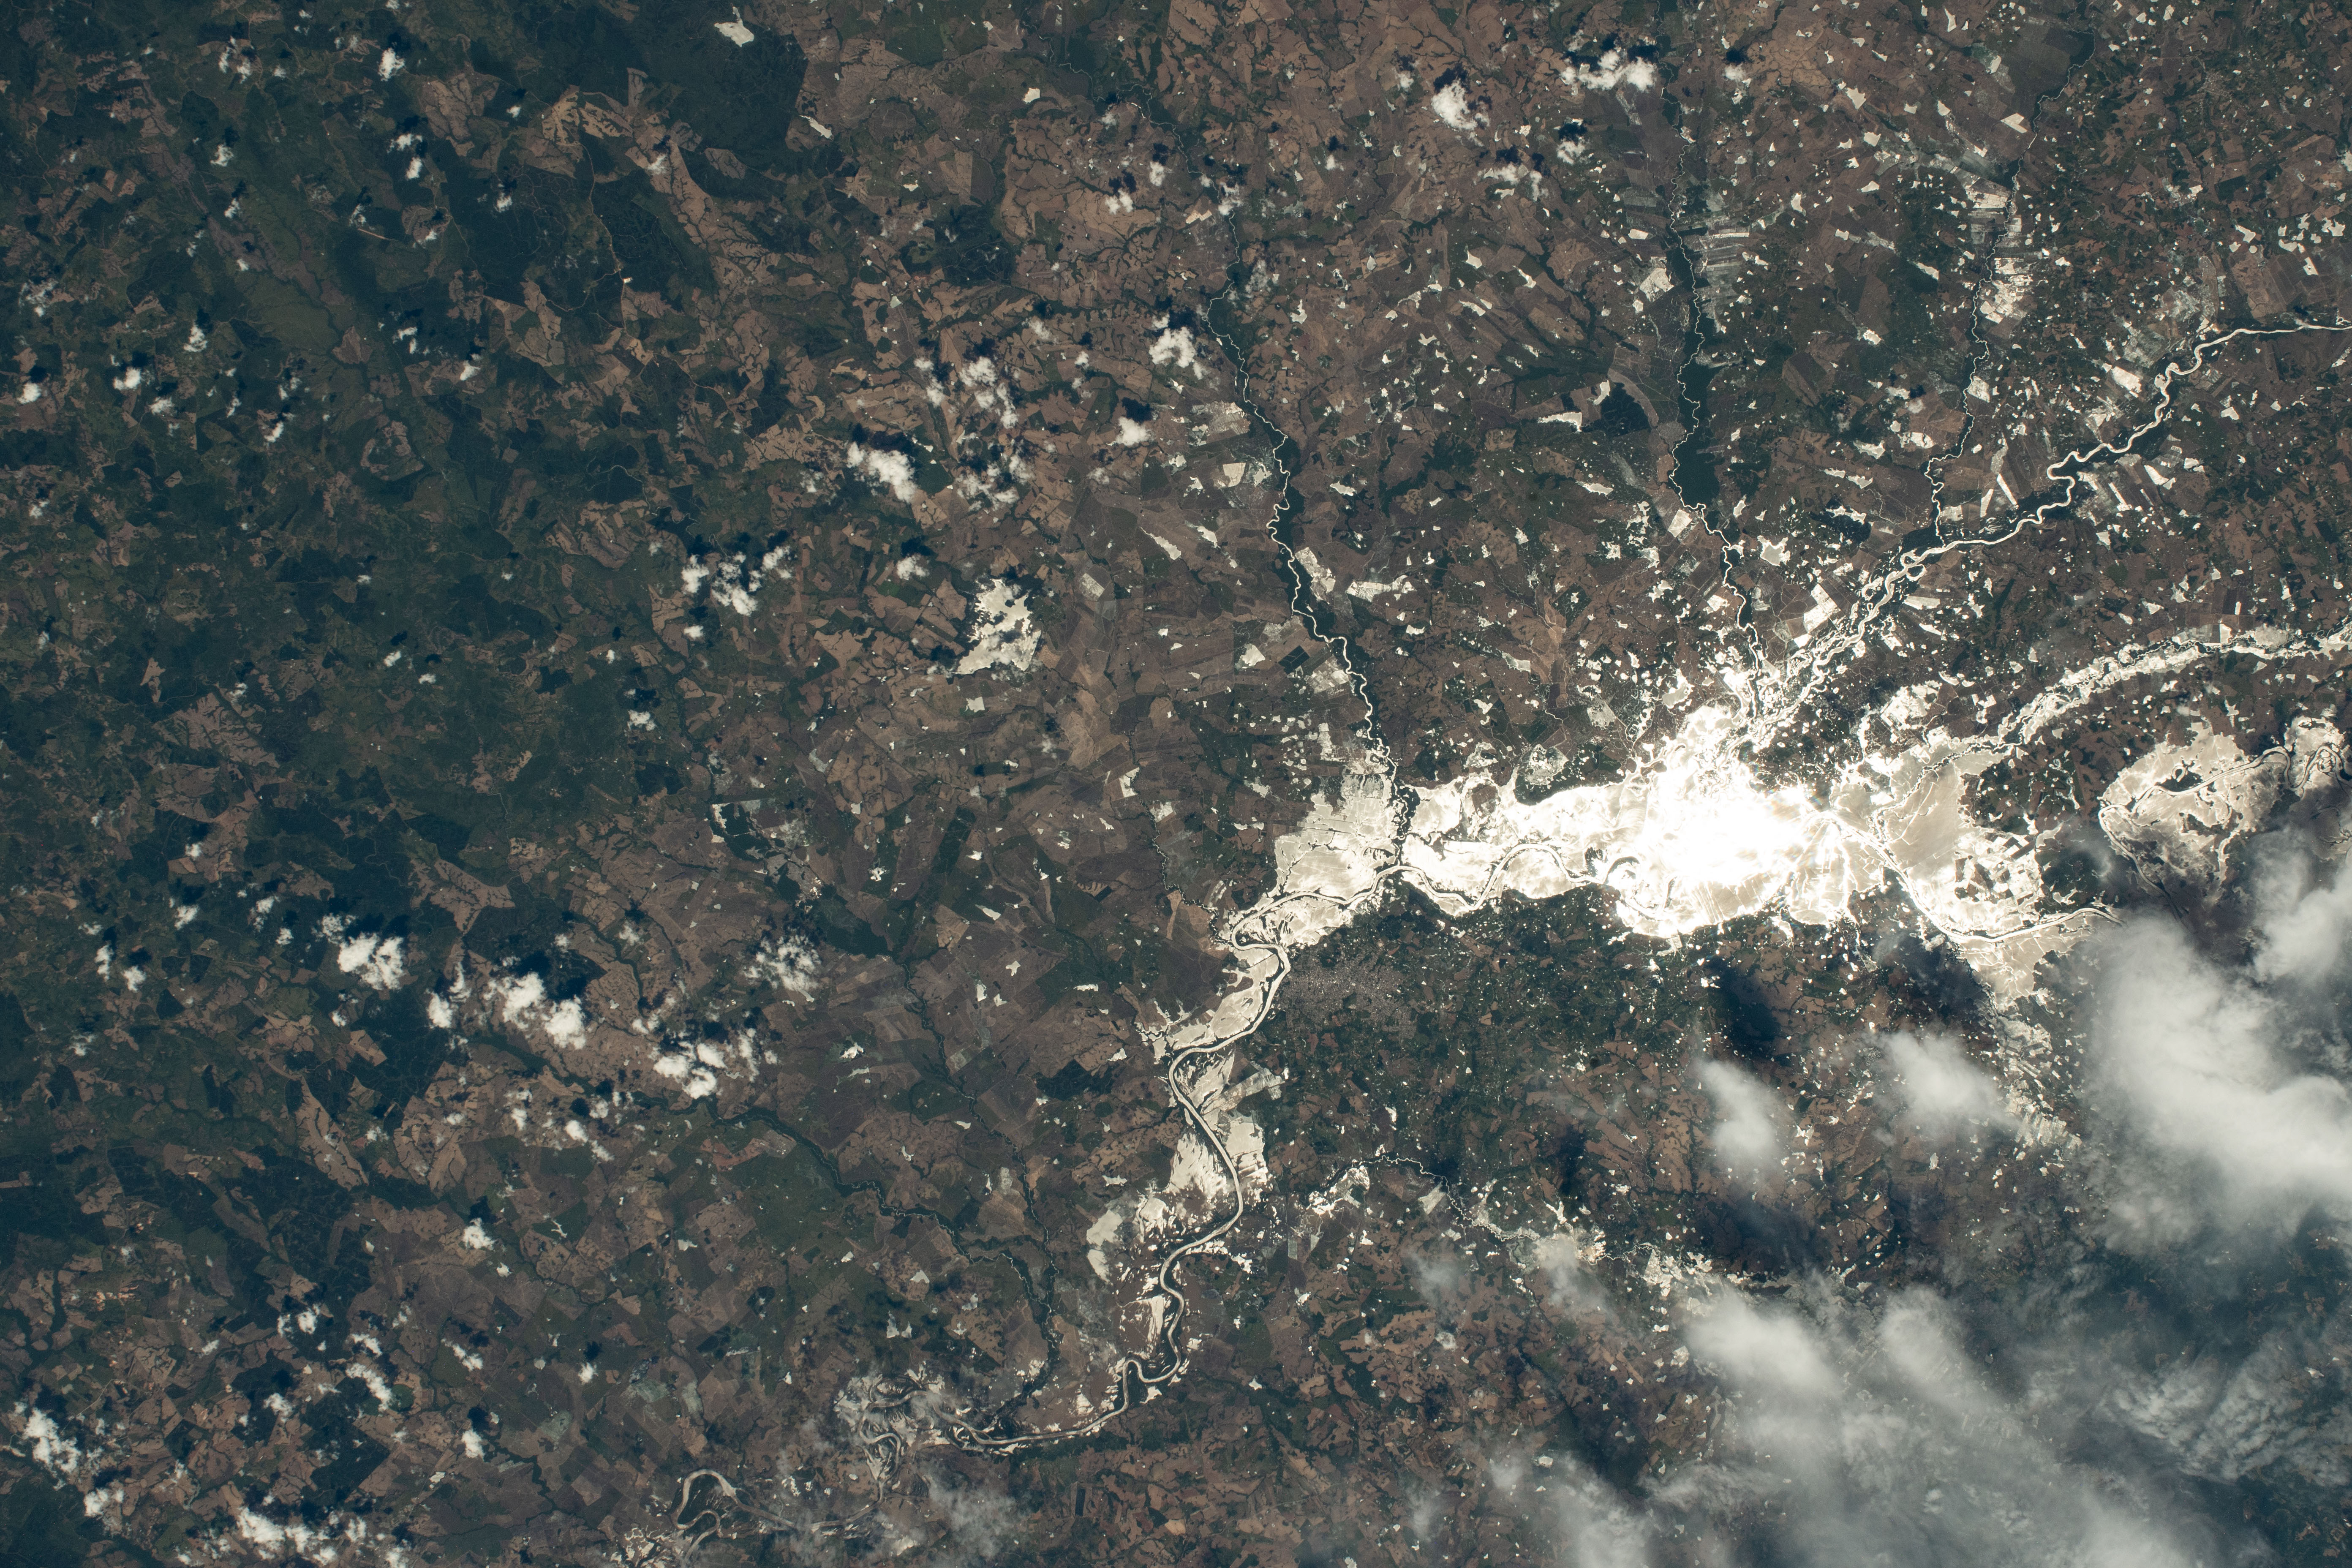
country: BRAZIL
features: CACHOEIRA DO SUL
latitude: -30.2
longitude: -52.9
